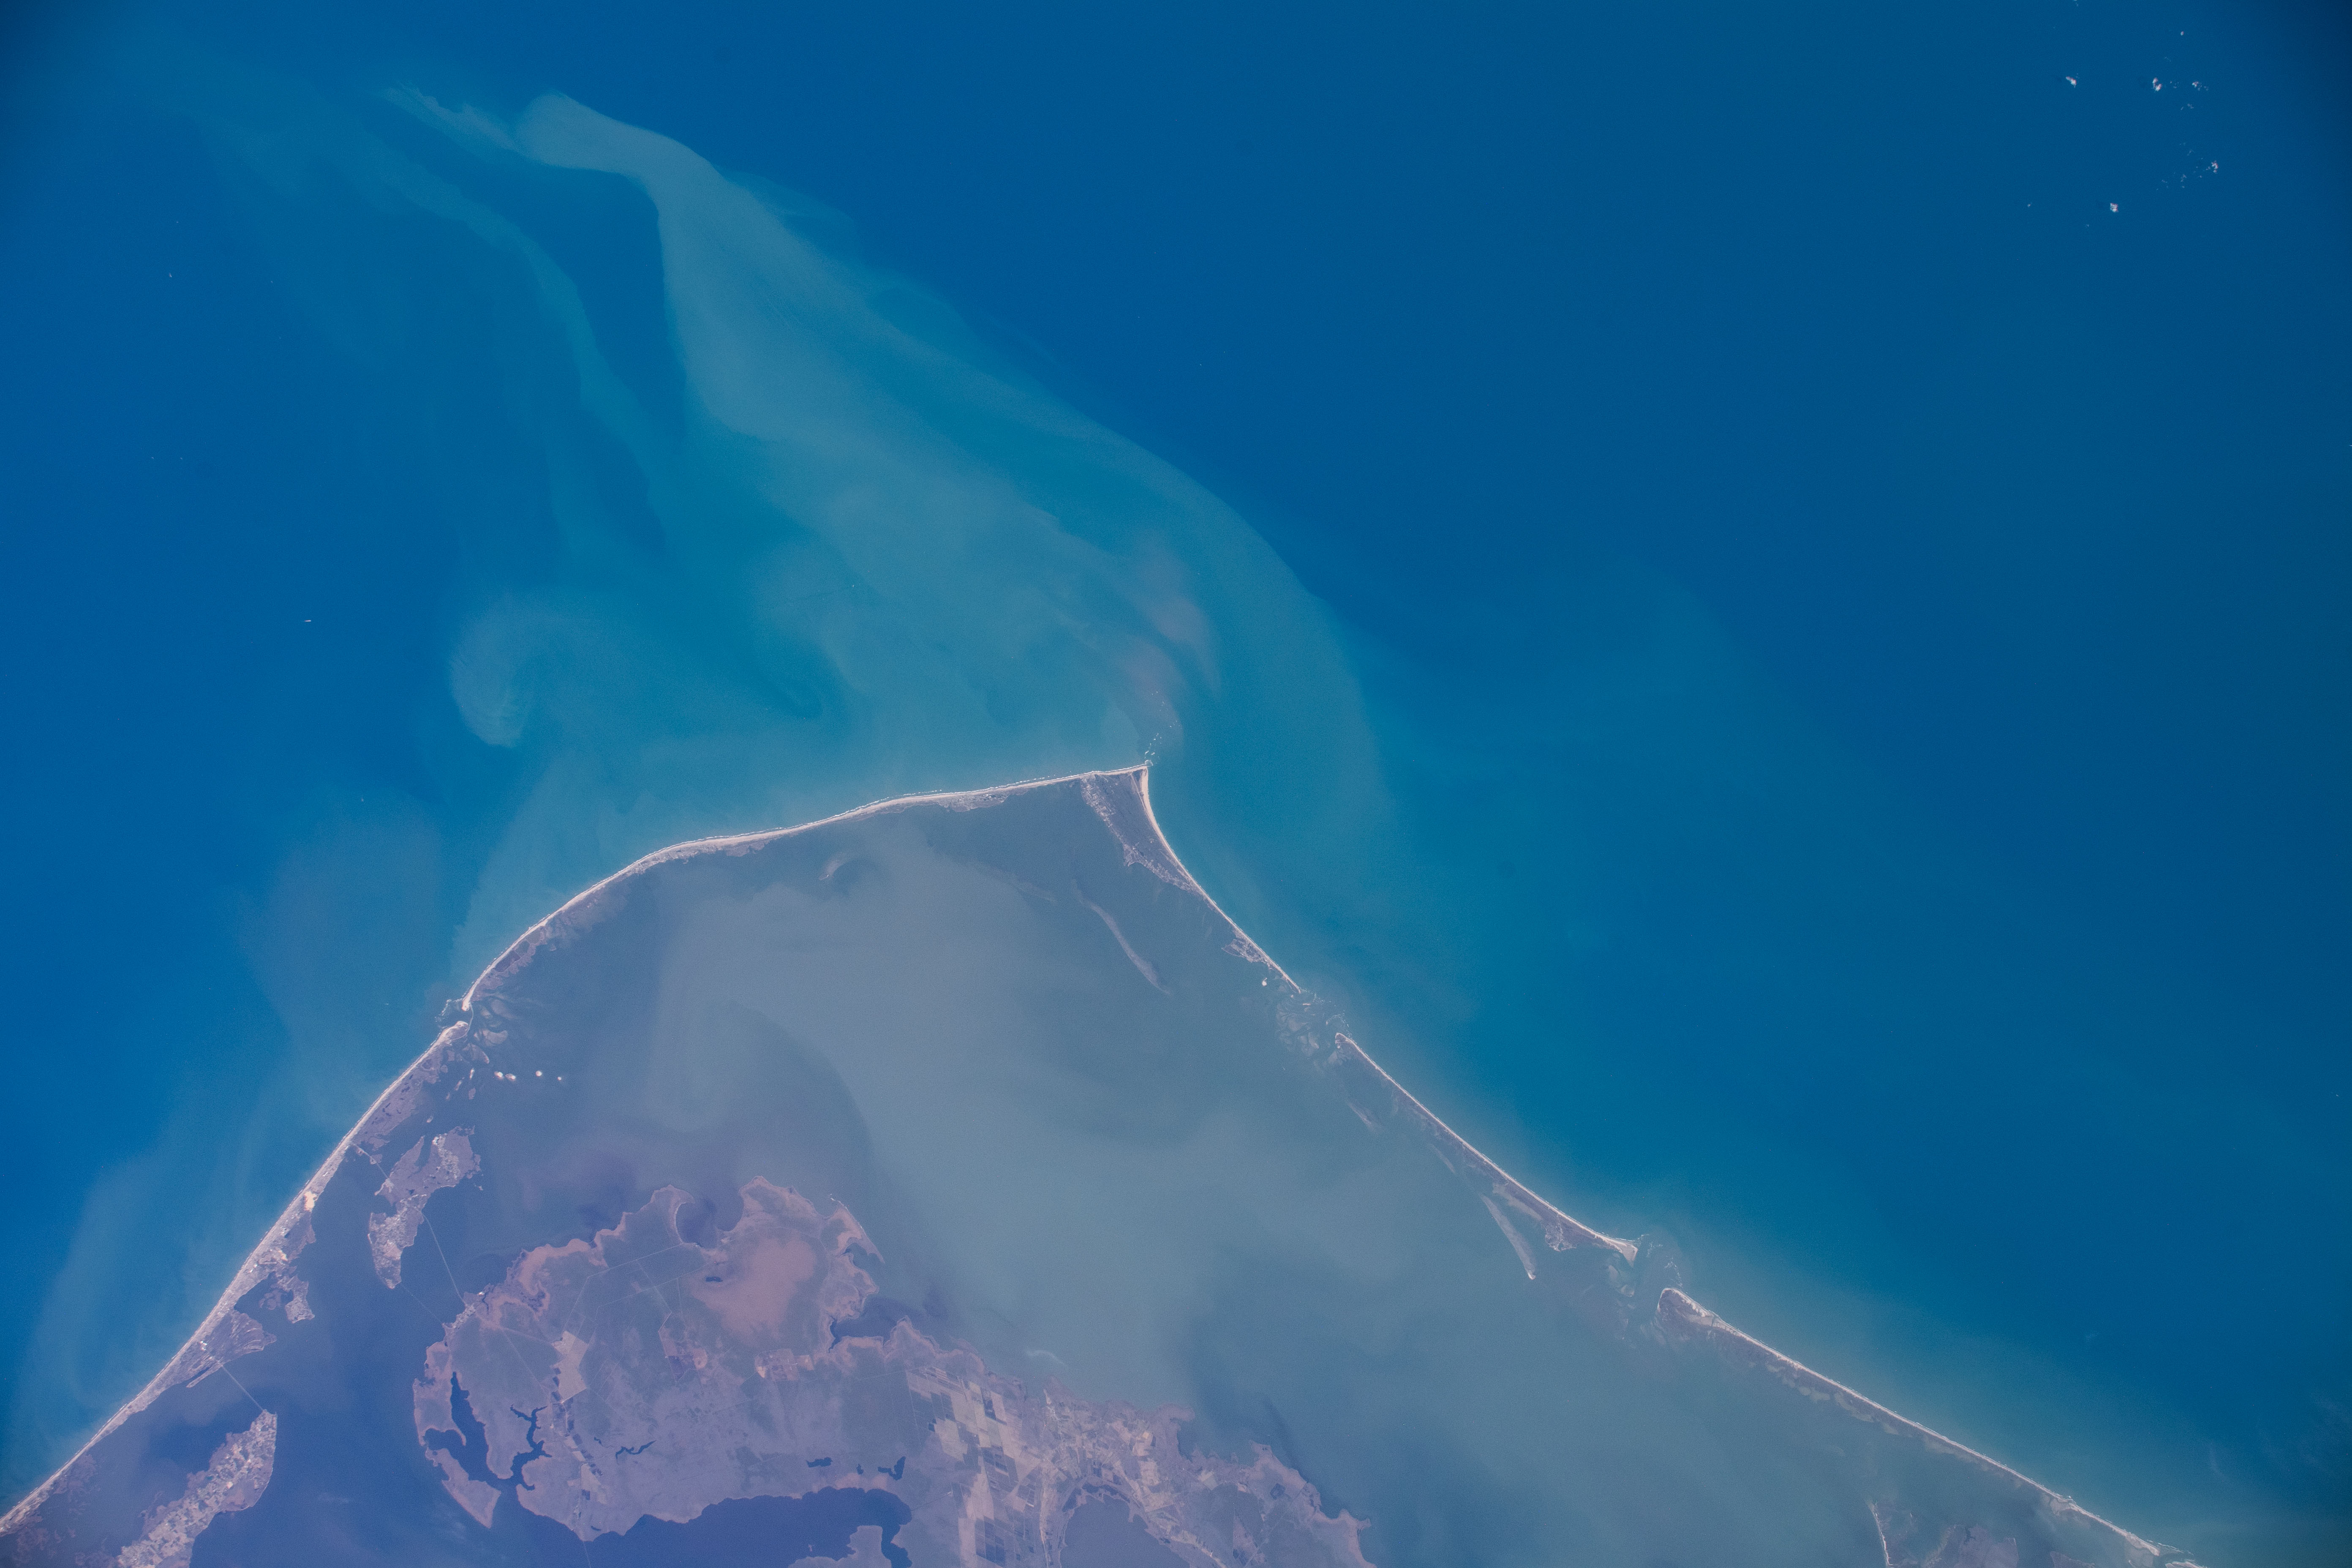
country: USA-NORTH CAROLINA
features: HATTERAS ISLAND, PAMLICO SOUND
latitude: 35.2
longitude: -75.5
